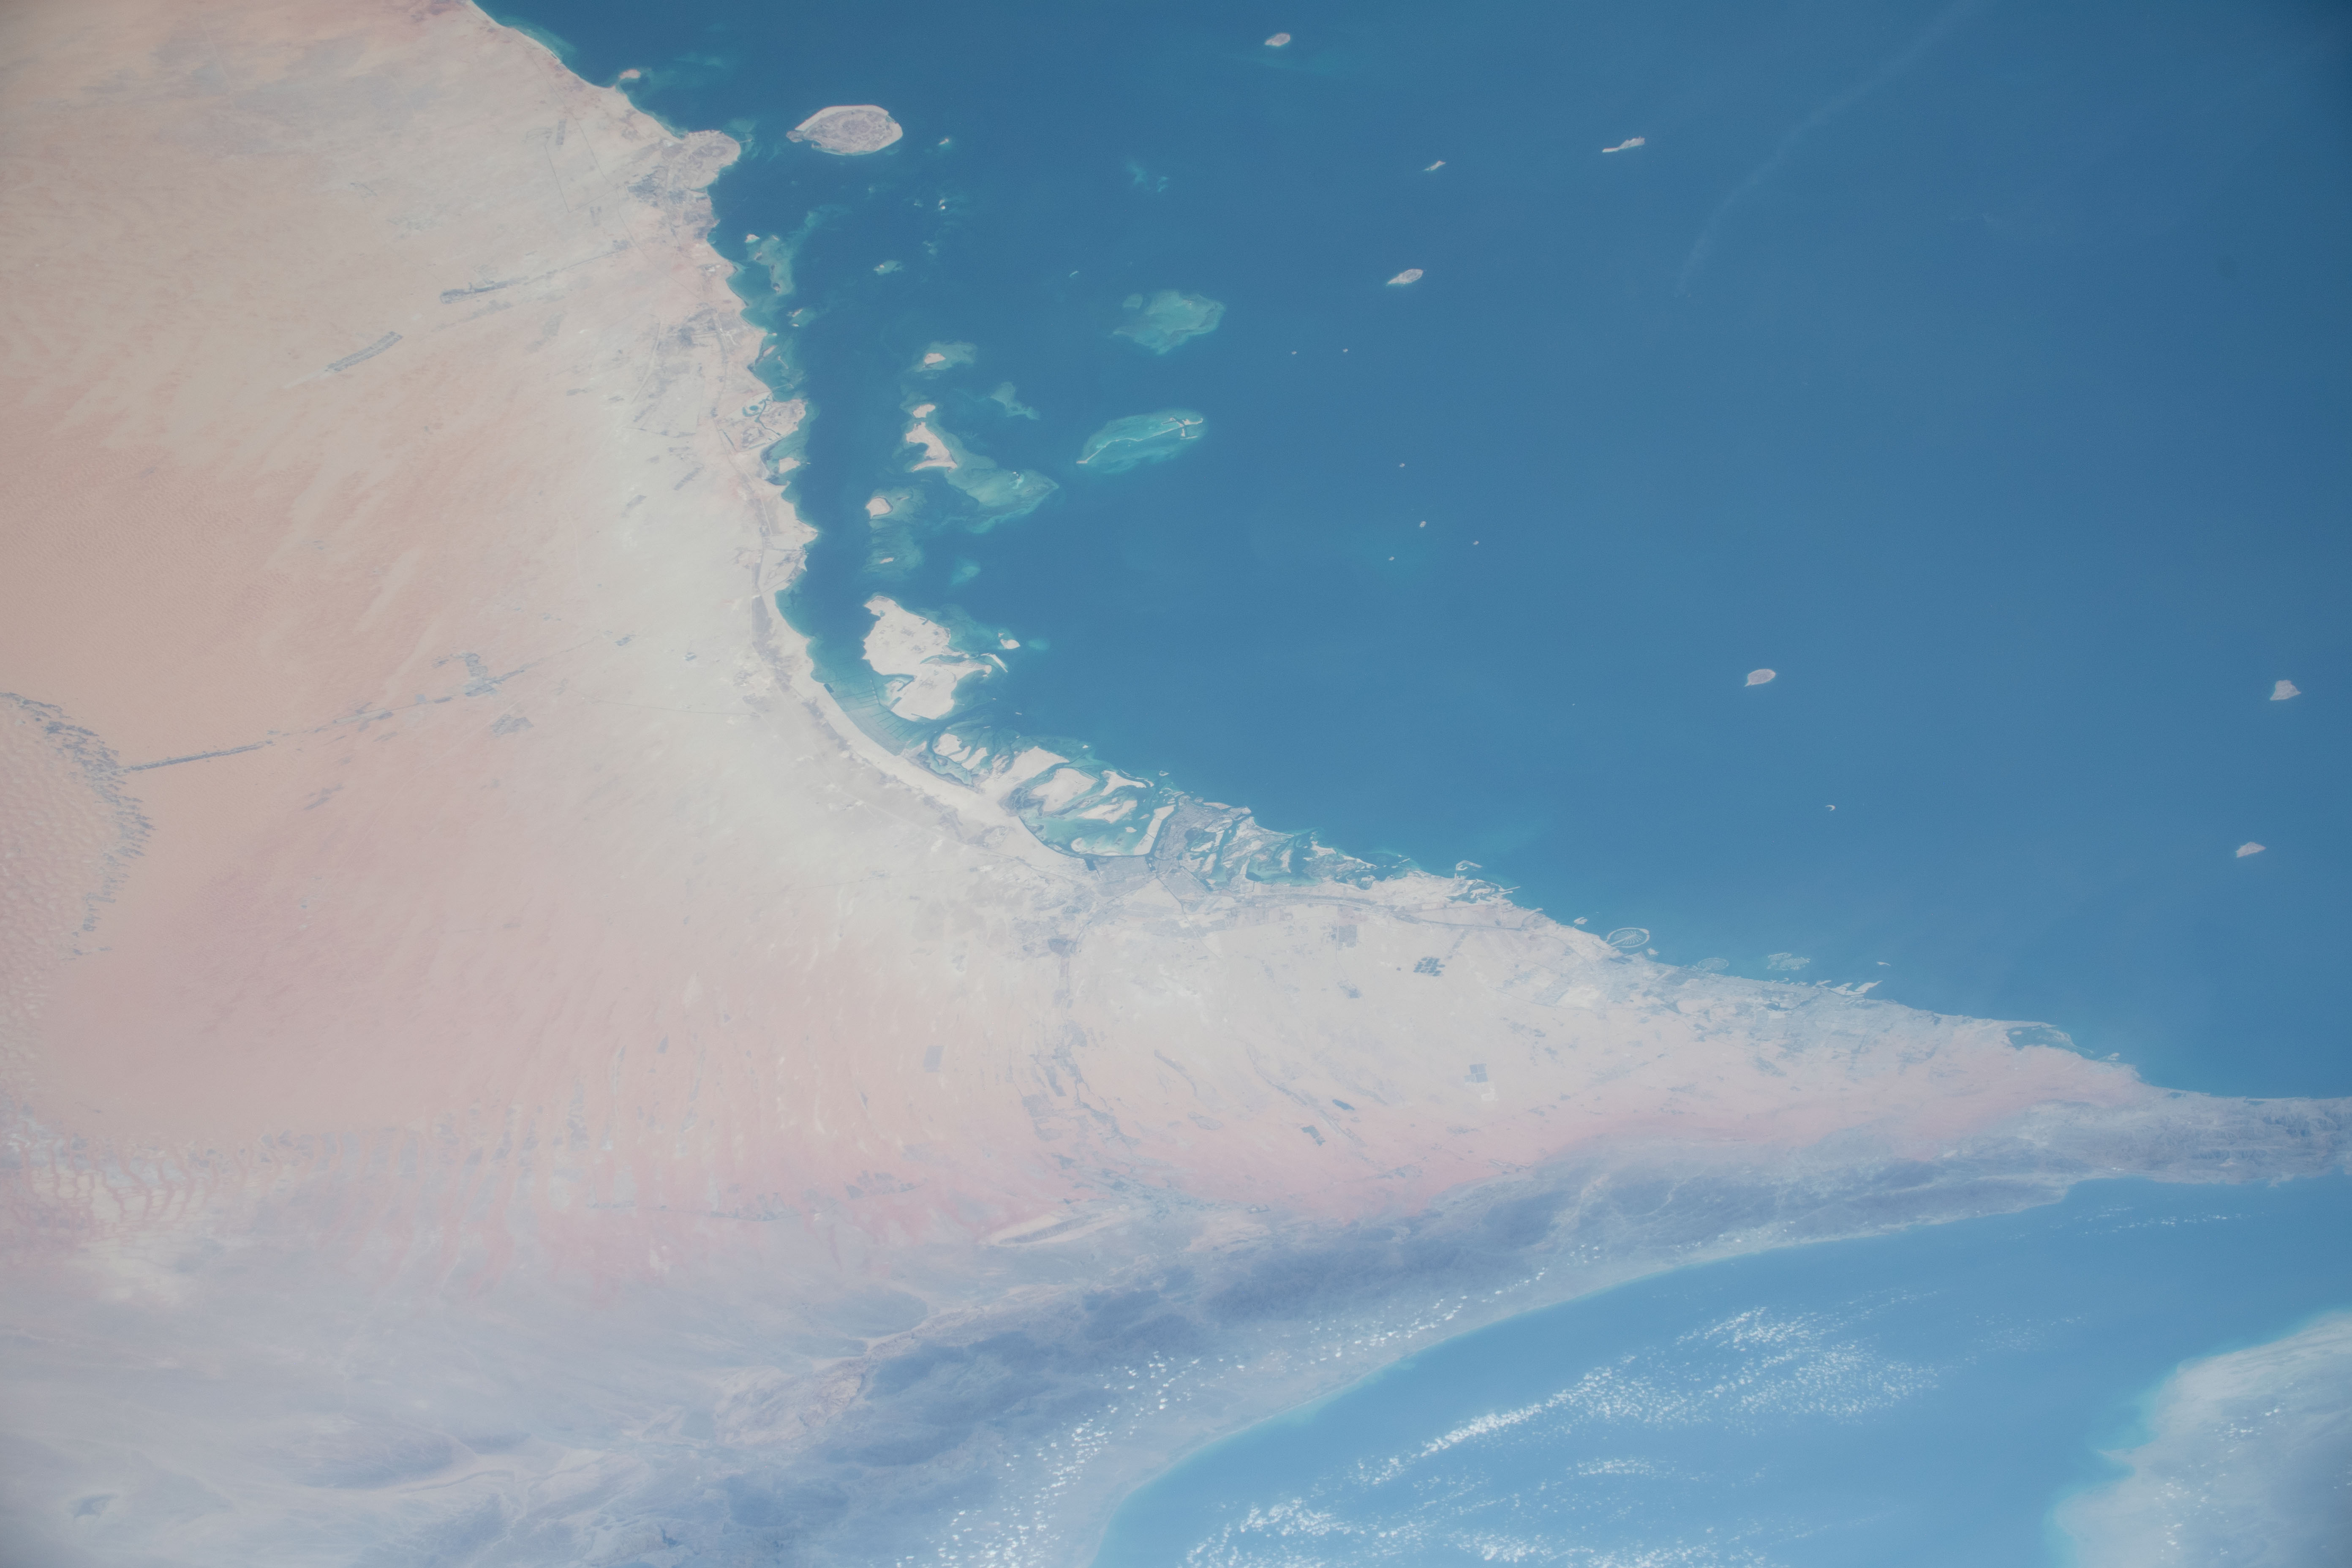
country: UNITED ARAB EMIRATES
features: ABU DHABI, THE PALM JABEL ALI, THE PALM JUMEIRAH, THE WORLD ISLANDS
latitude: 25.0
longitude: 55.0
